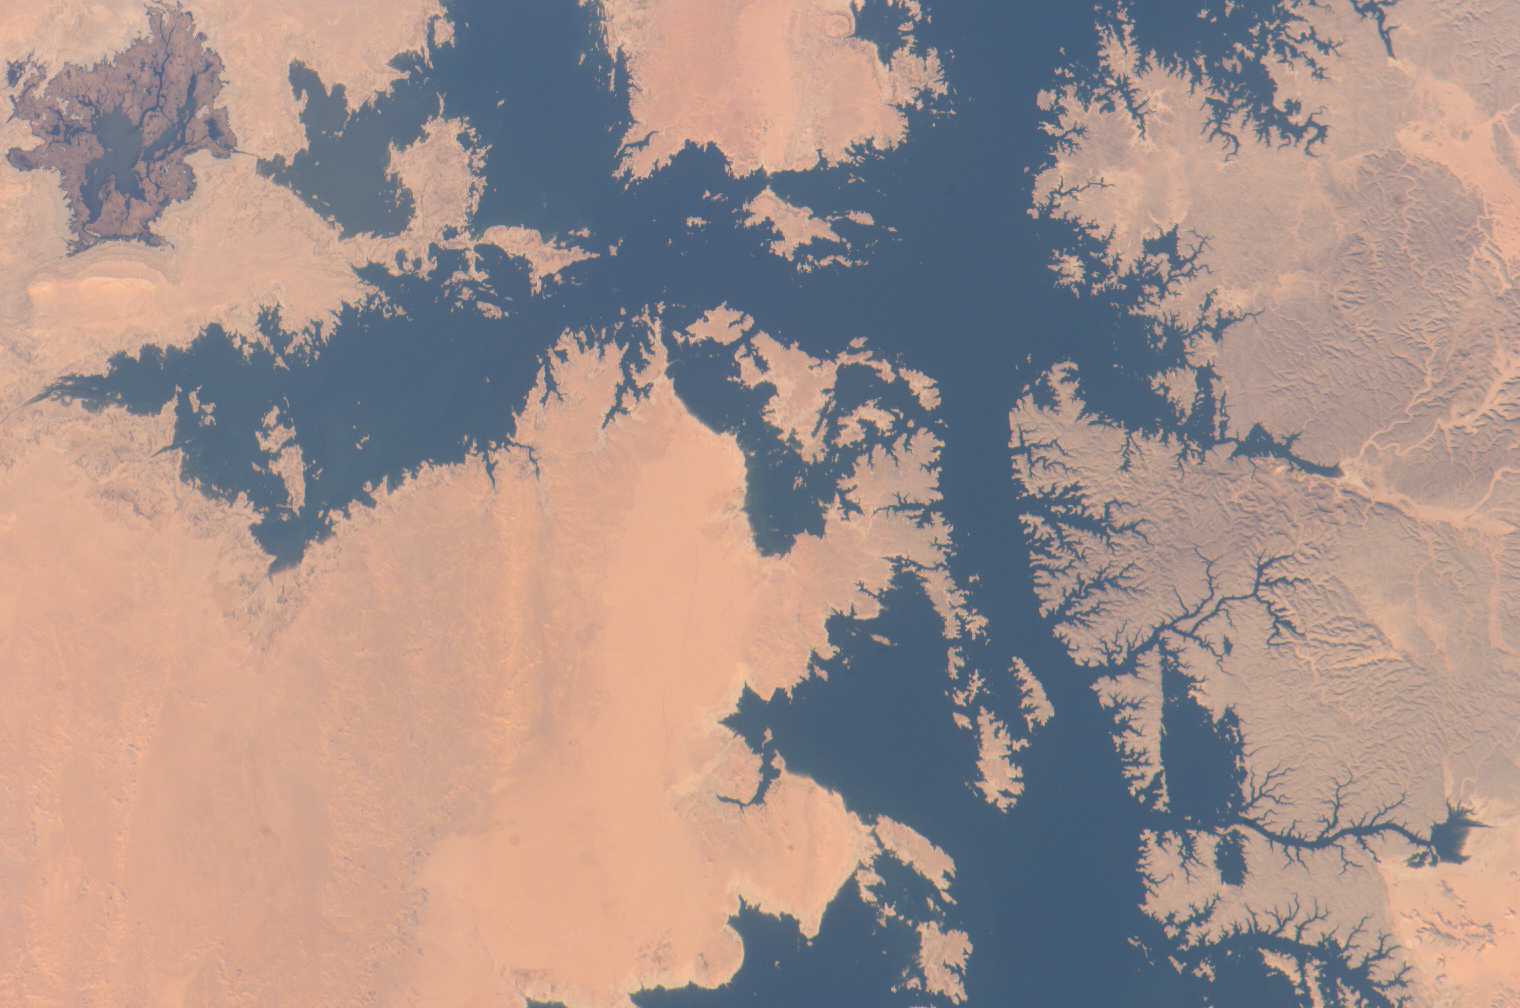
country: EGYPT
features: LAKE NASSER, DRY LAKE
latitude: 23.5
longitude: 33.0
